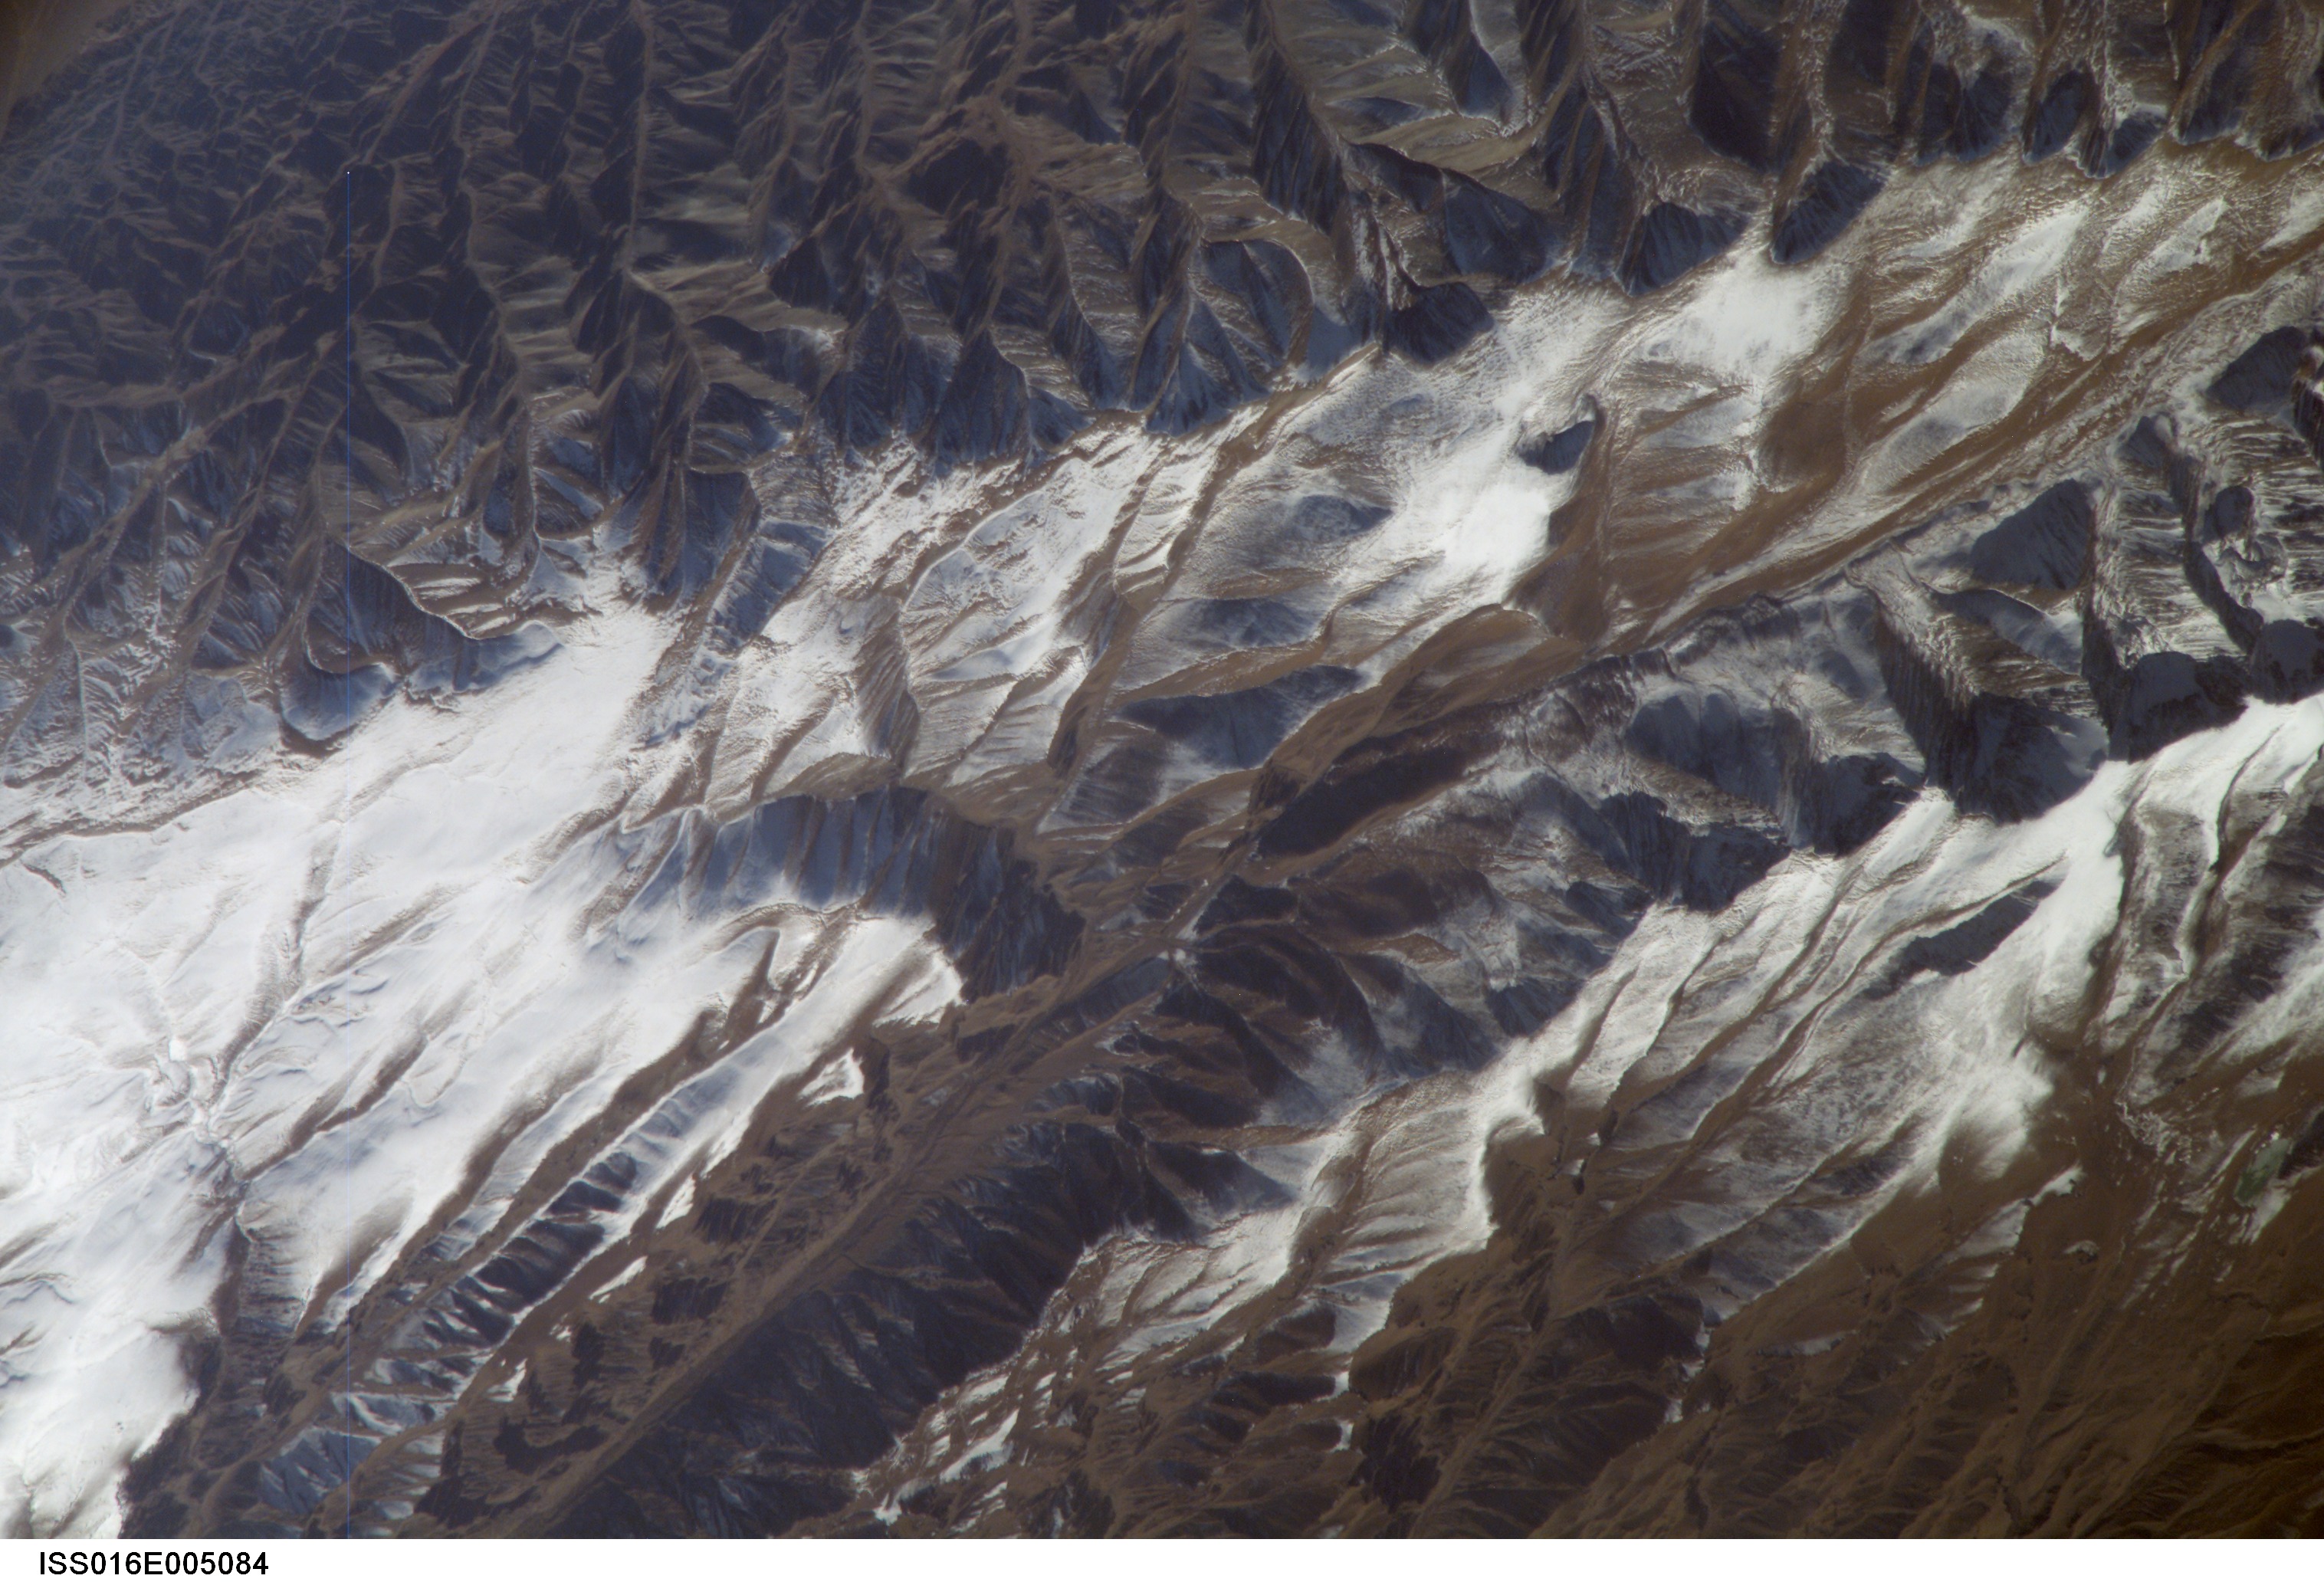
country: CHINA
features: BOGDA SHAN RANGE
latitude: 43.2
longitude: 94.1
